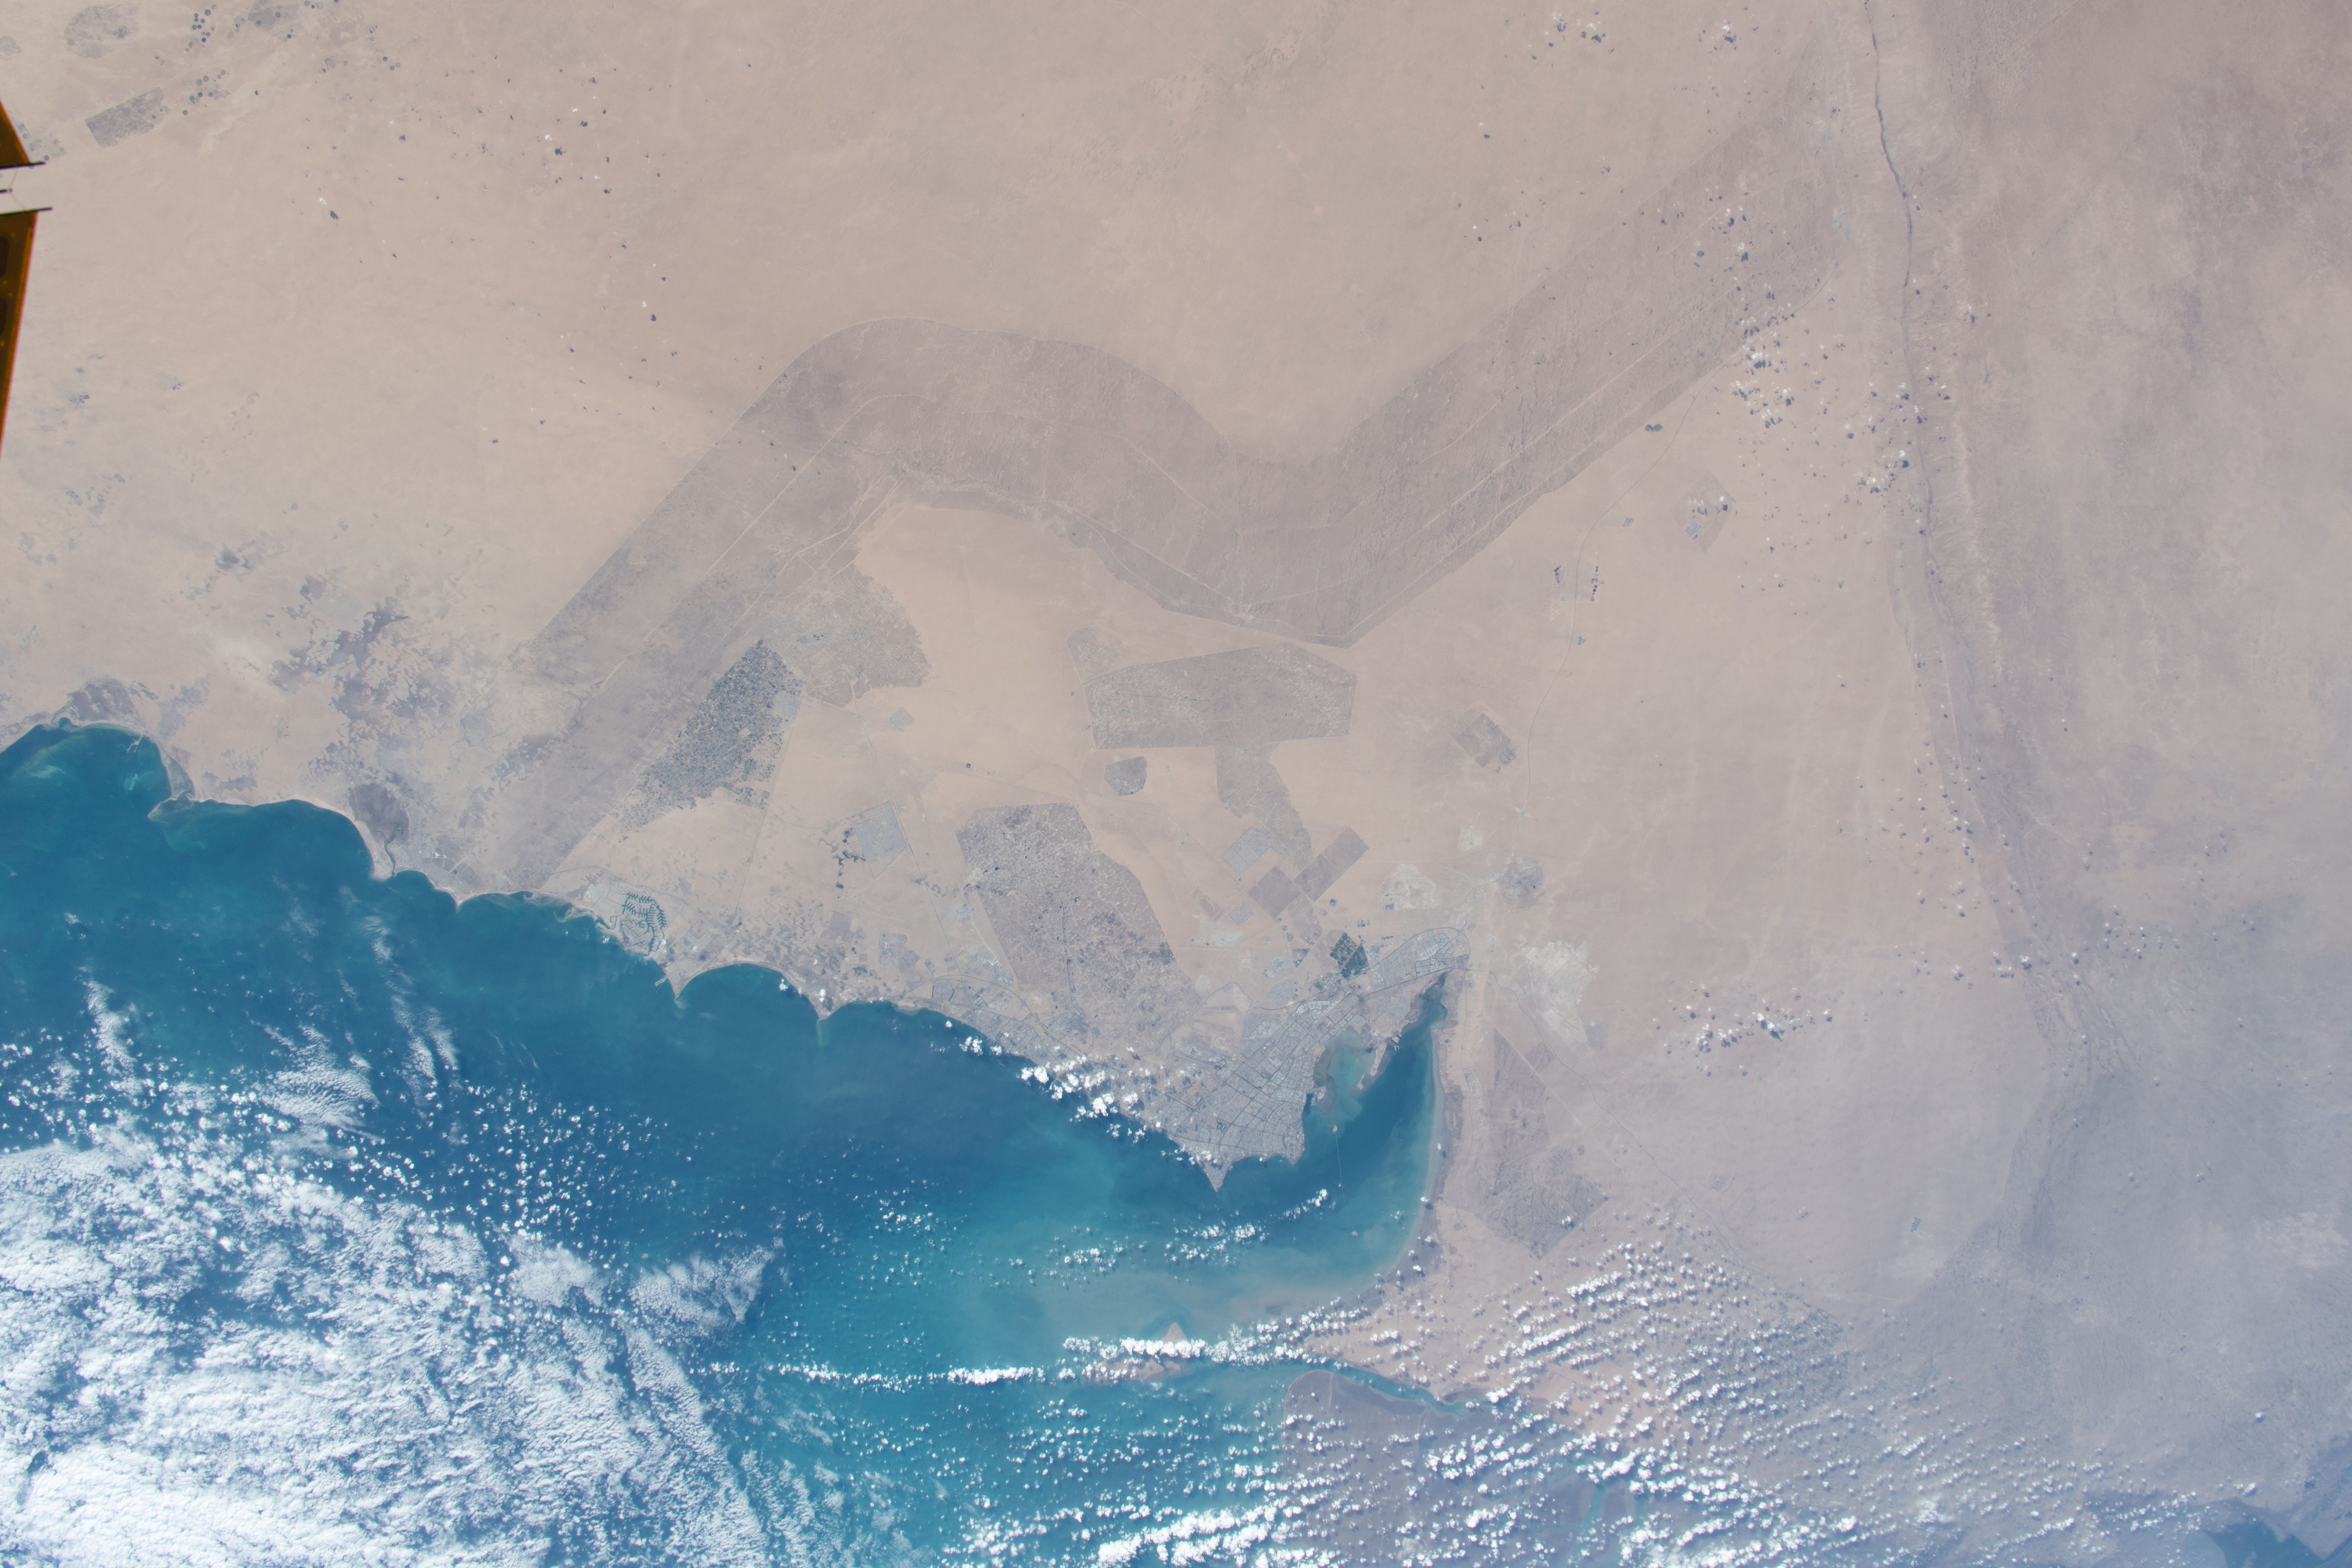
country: KUWAIT
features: PERSIAN GULF, KUWAIT BAY, KUWAIT CITY
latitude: 29.0
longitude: 47.5
